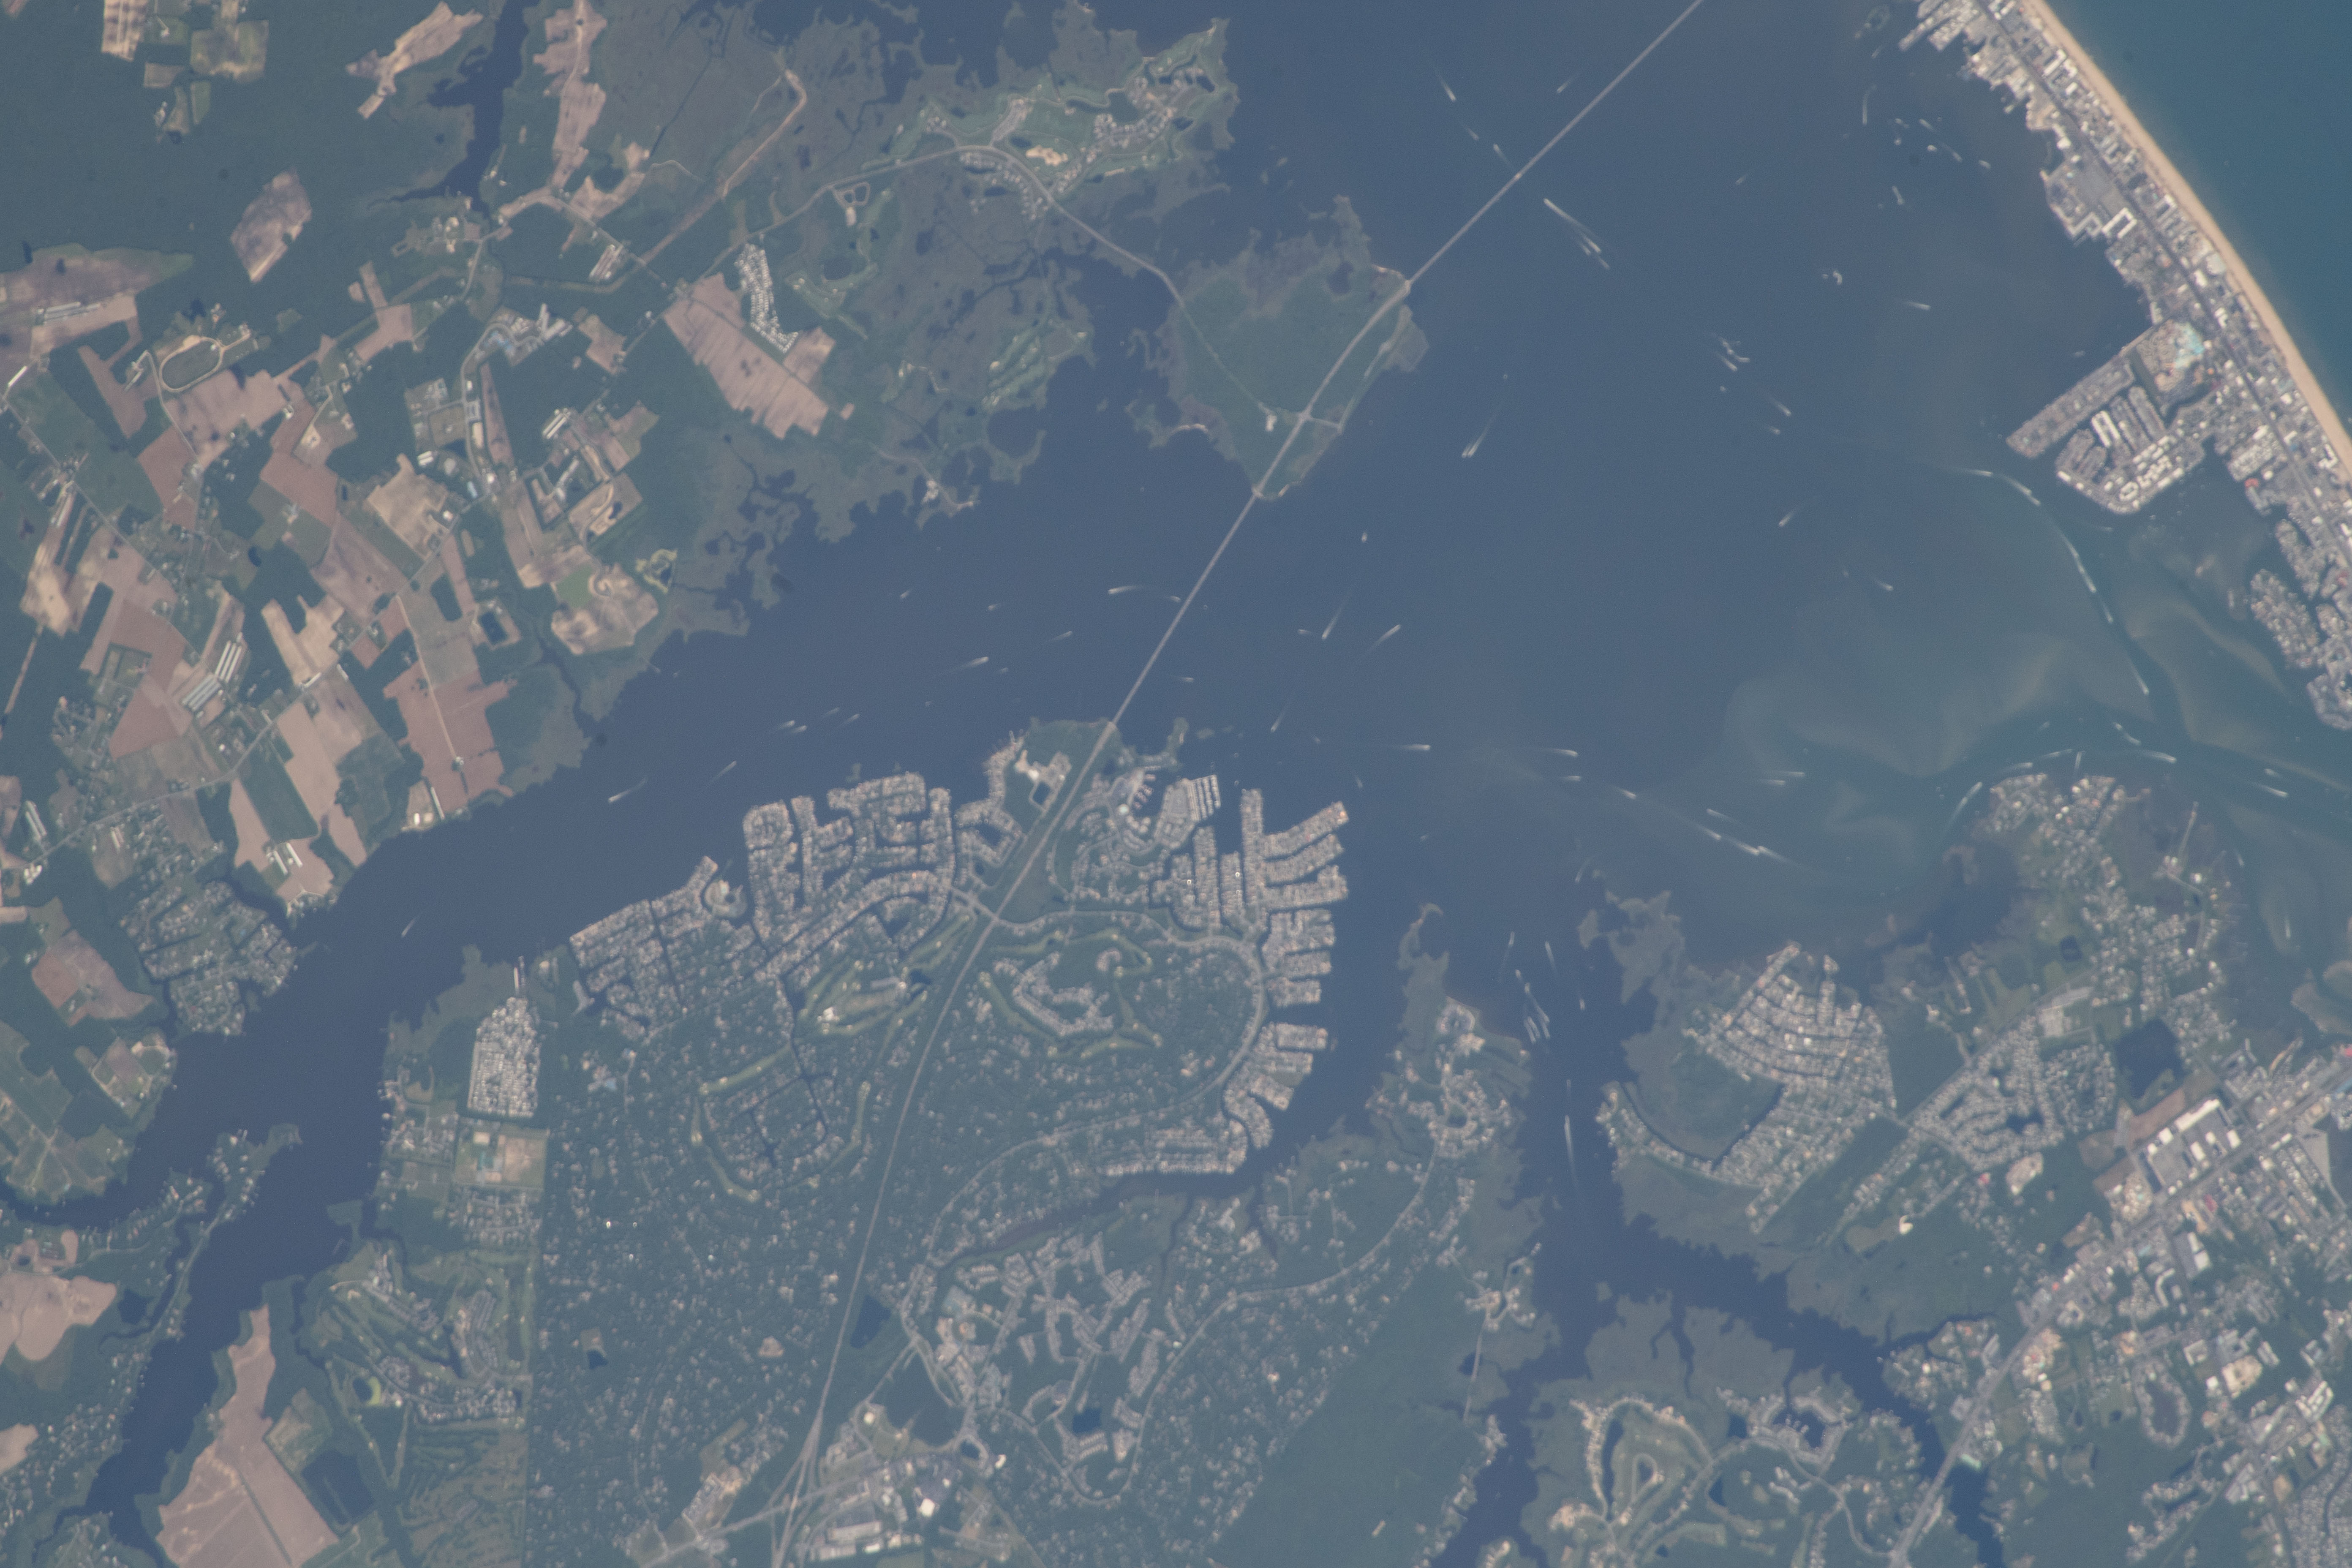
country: USA-MARYLAND
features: ATLANTIC OCEAN, ISLE OF WIGHT BAY, OCEAN CITY, WEST OCEAN CITY, ASSATEAGUE ISLAND, OCEAN PINES, BUCK ISLAND POND, HAYSTACK POND
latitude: 38.4
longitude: -75.1
